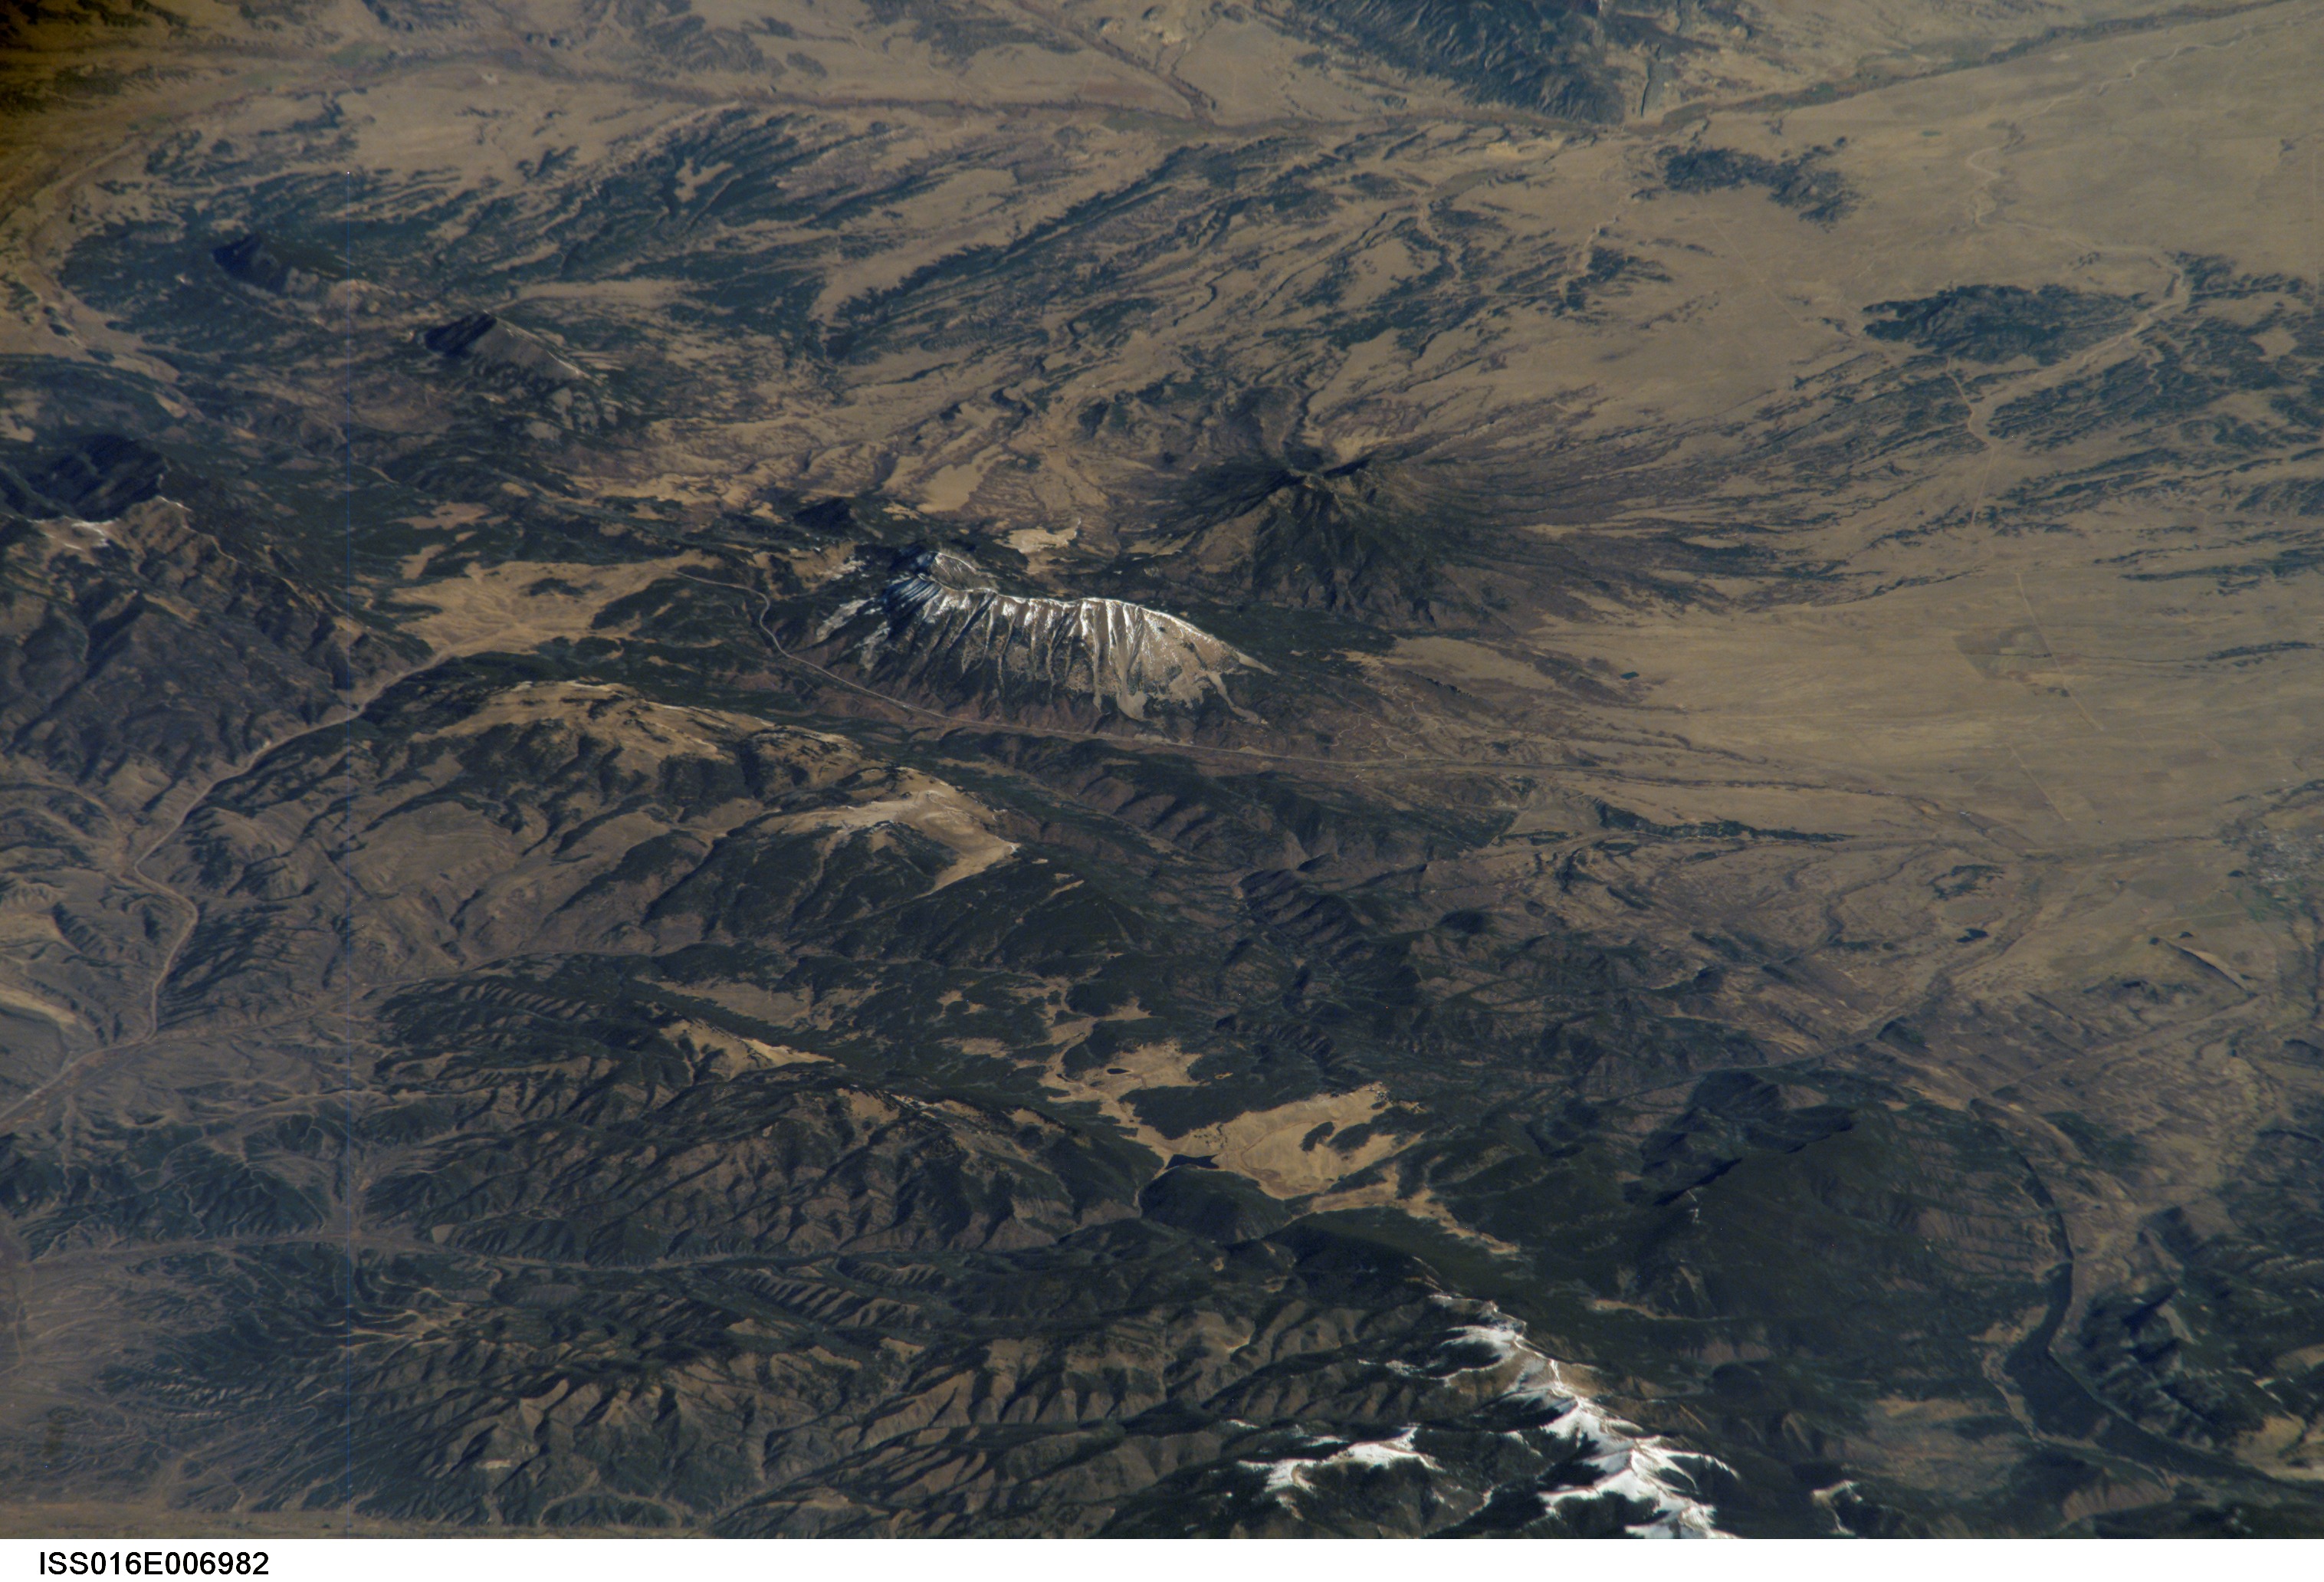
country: USA-COLORADO
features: PAN-MT. MAESTAS, LA VETA
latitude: 37.6
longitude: -105.2
